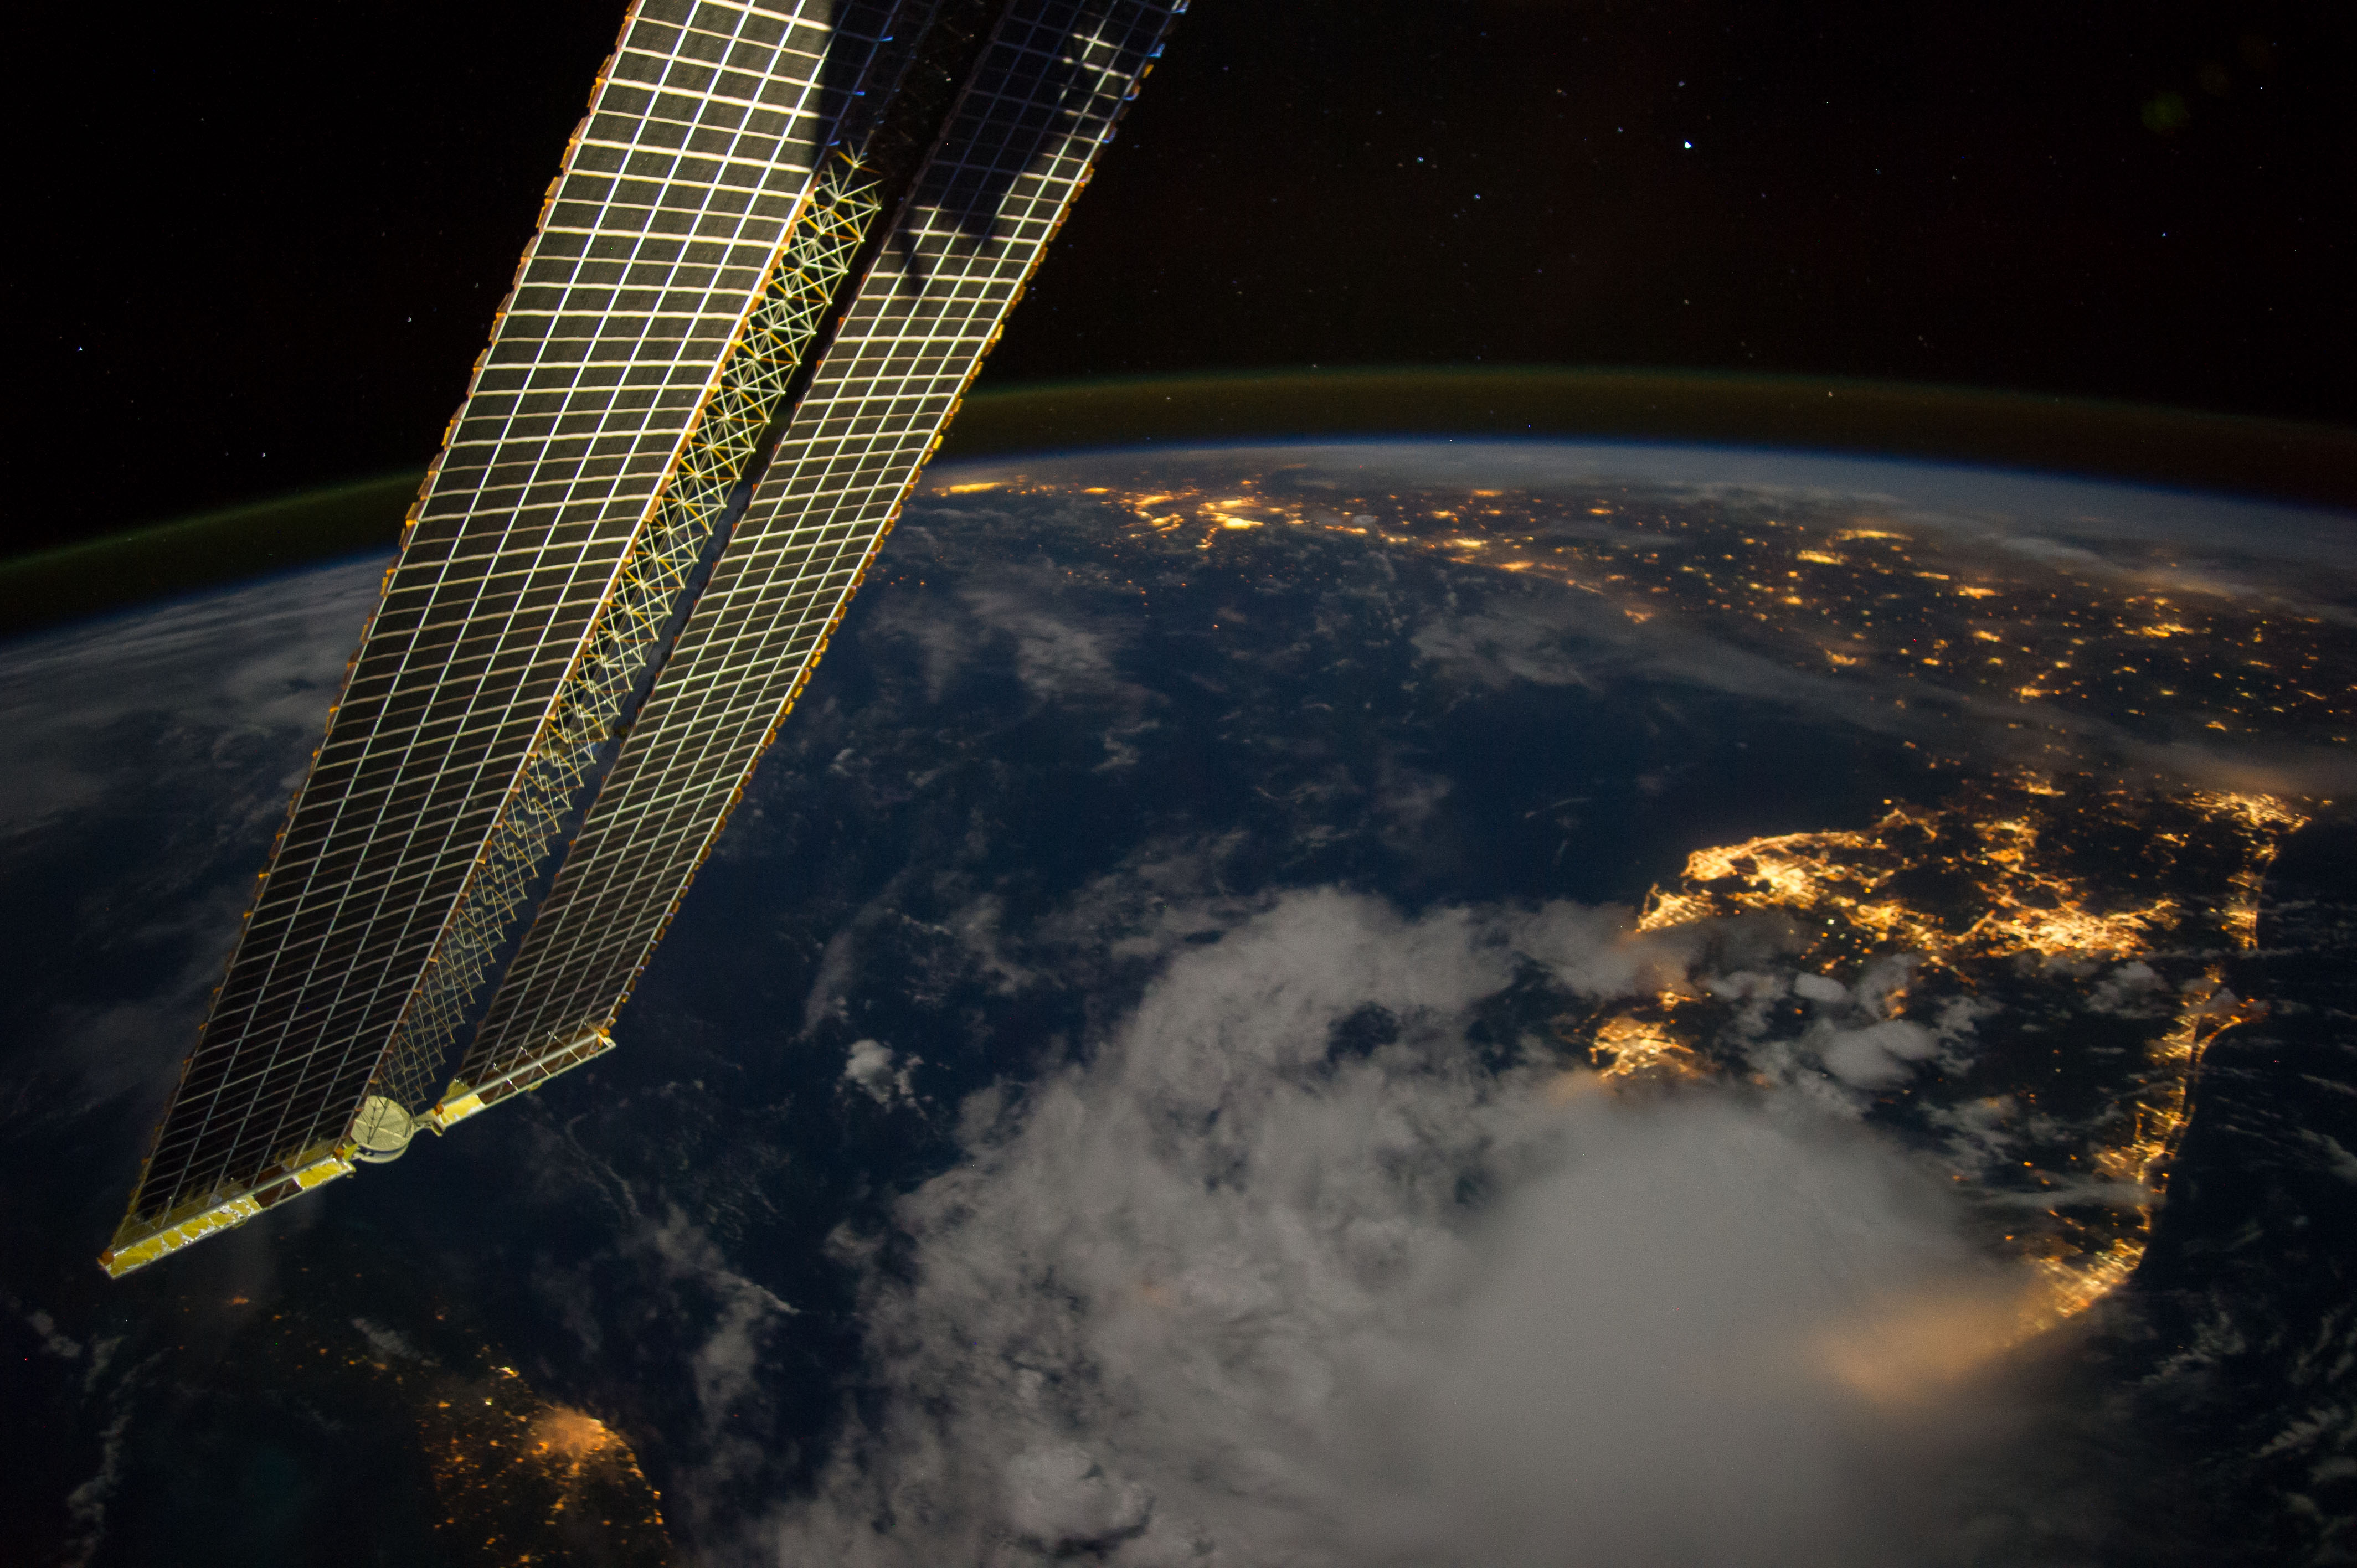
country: CUBA
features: FLORIDA CY. LIGHTS, MISSISSIPPI DELTA, G. OF MEXICO, HAVANA CY. LIGHTS
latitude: 25.5
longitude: -85.0
